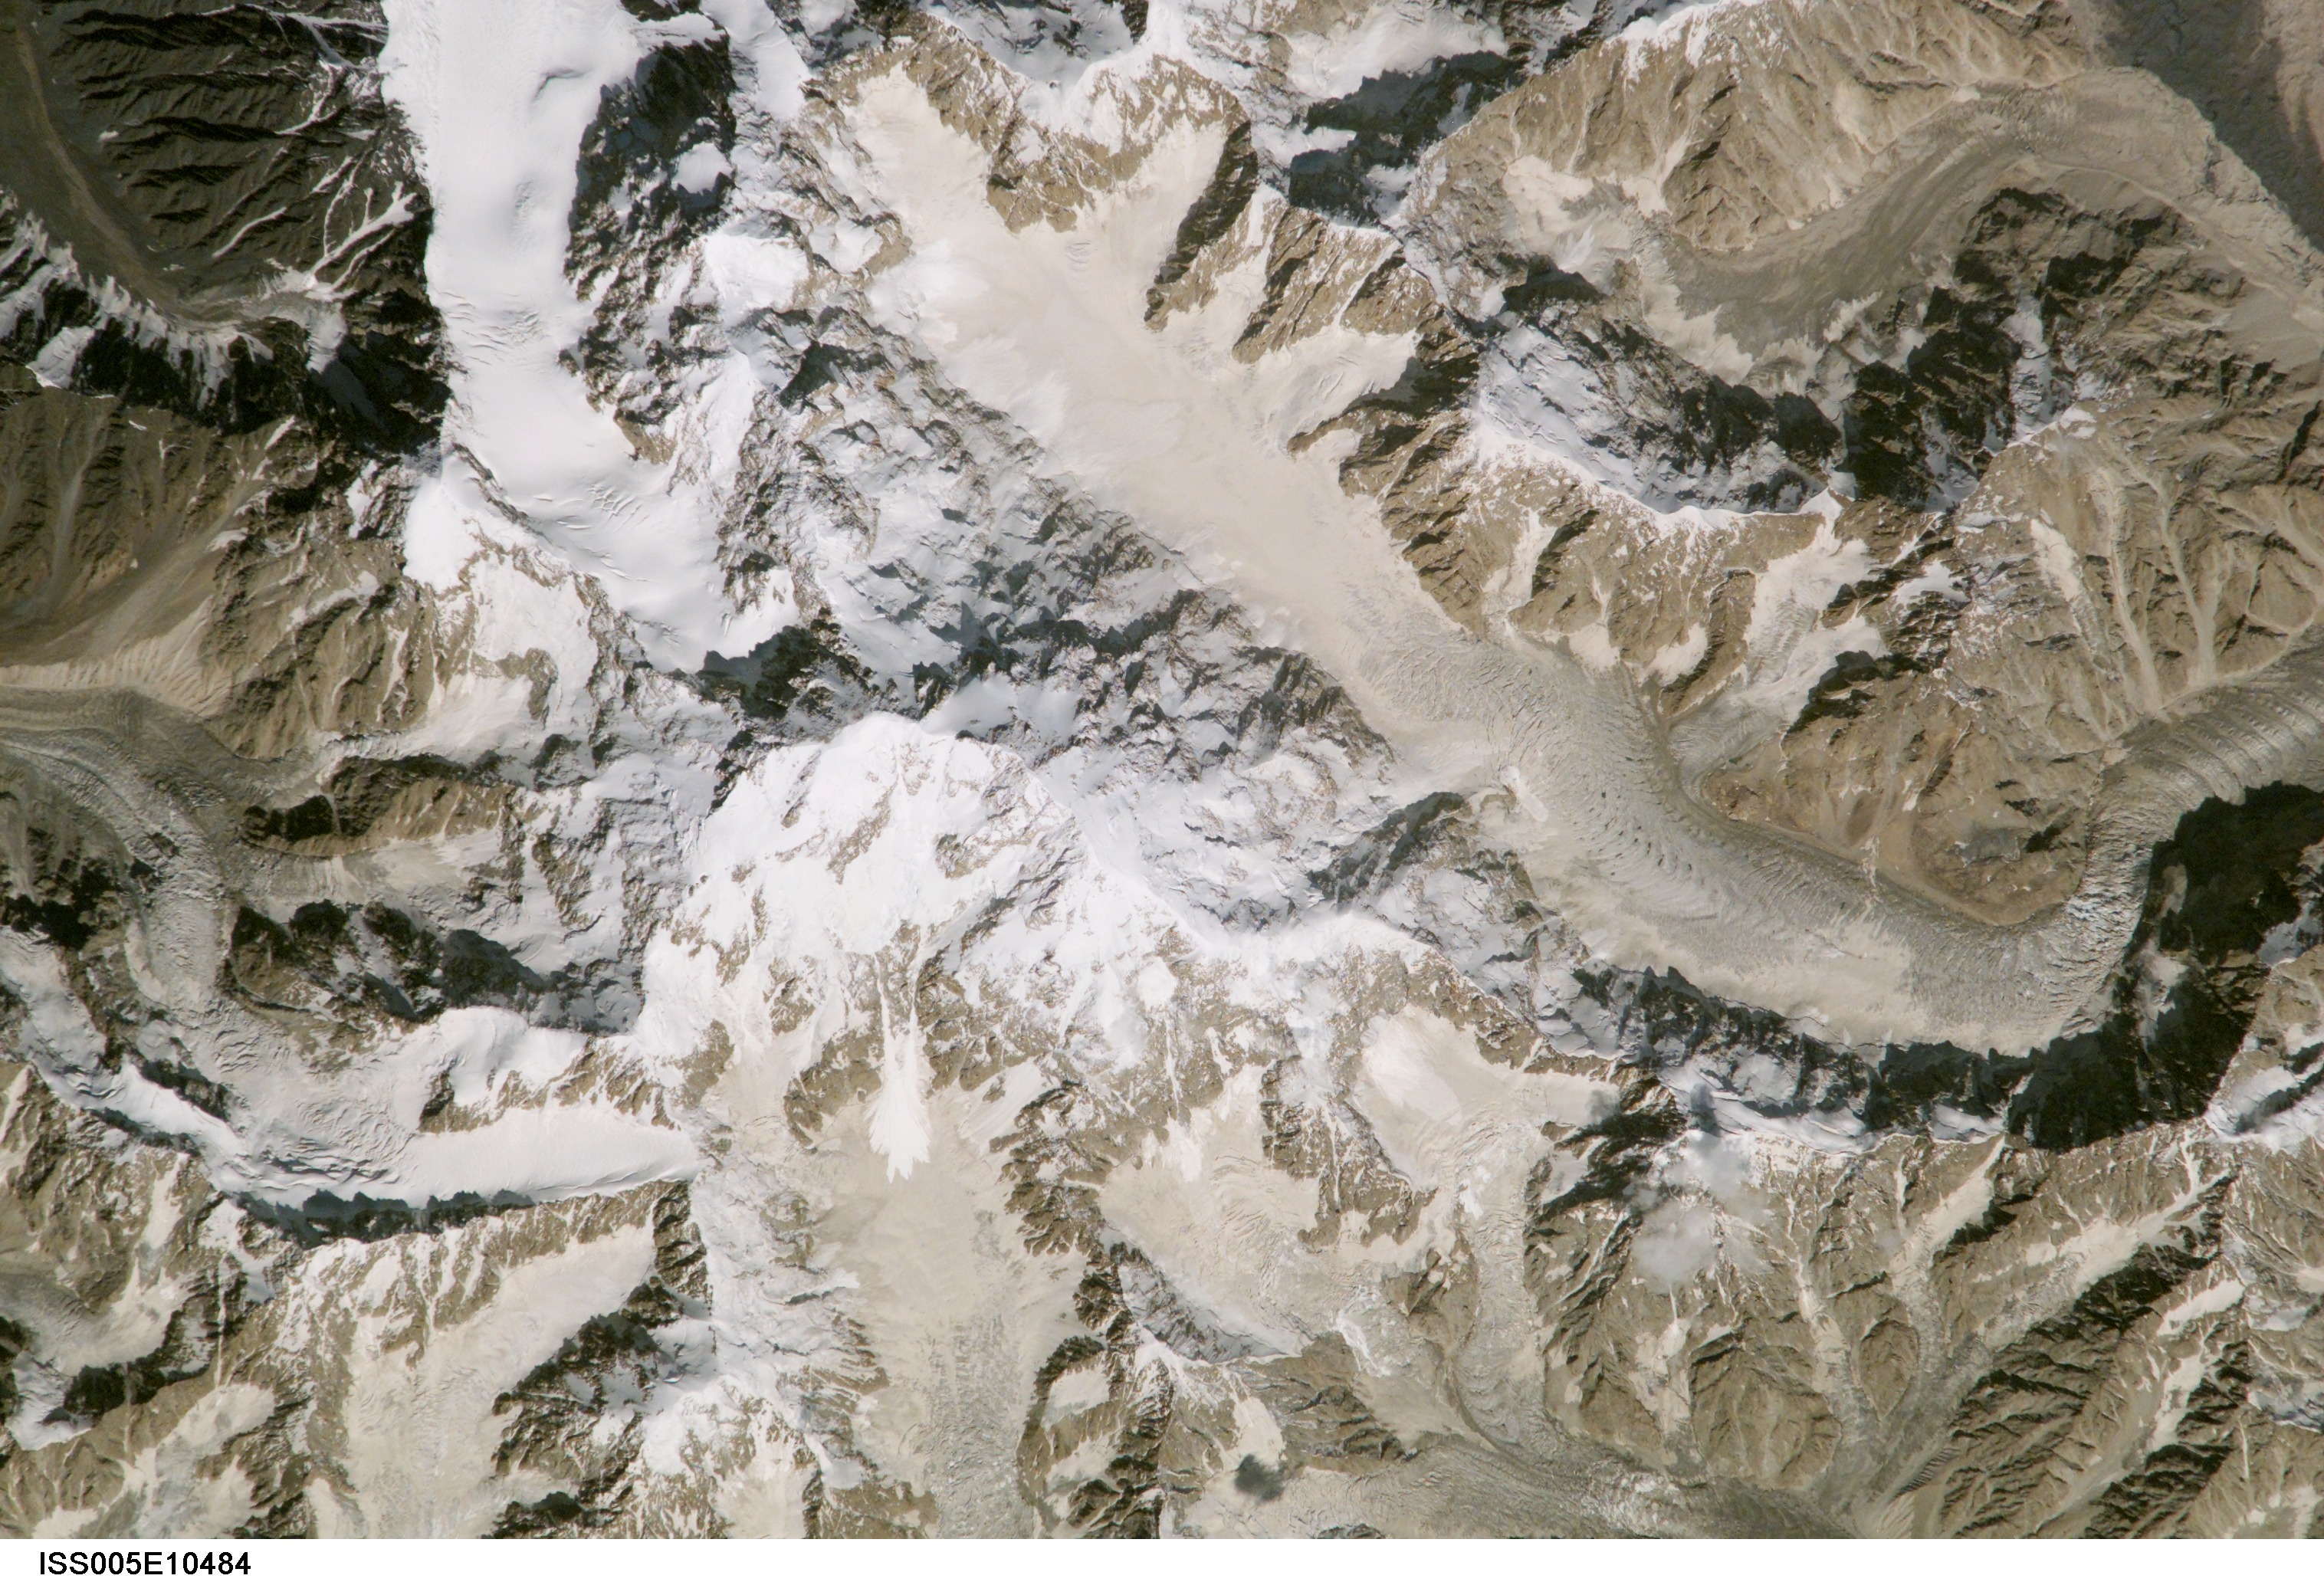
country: PAKISTAN
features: GLACIERS, CIRQUES, HINDU KUSH
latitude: 36.2
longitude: 71.7
